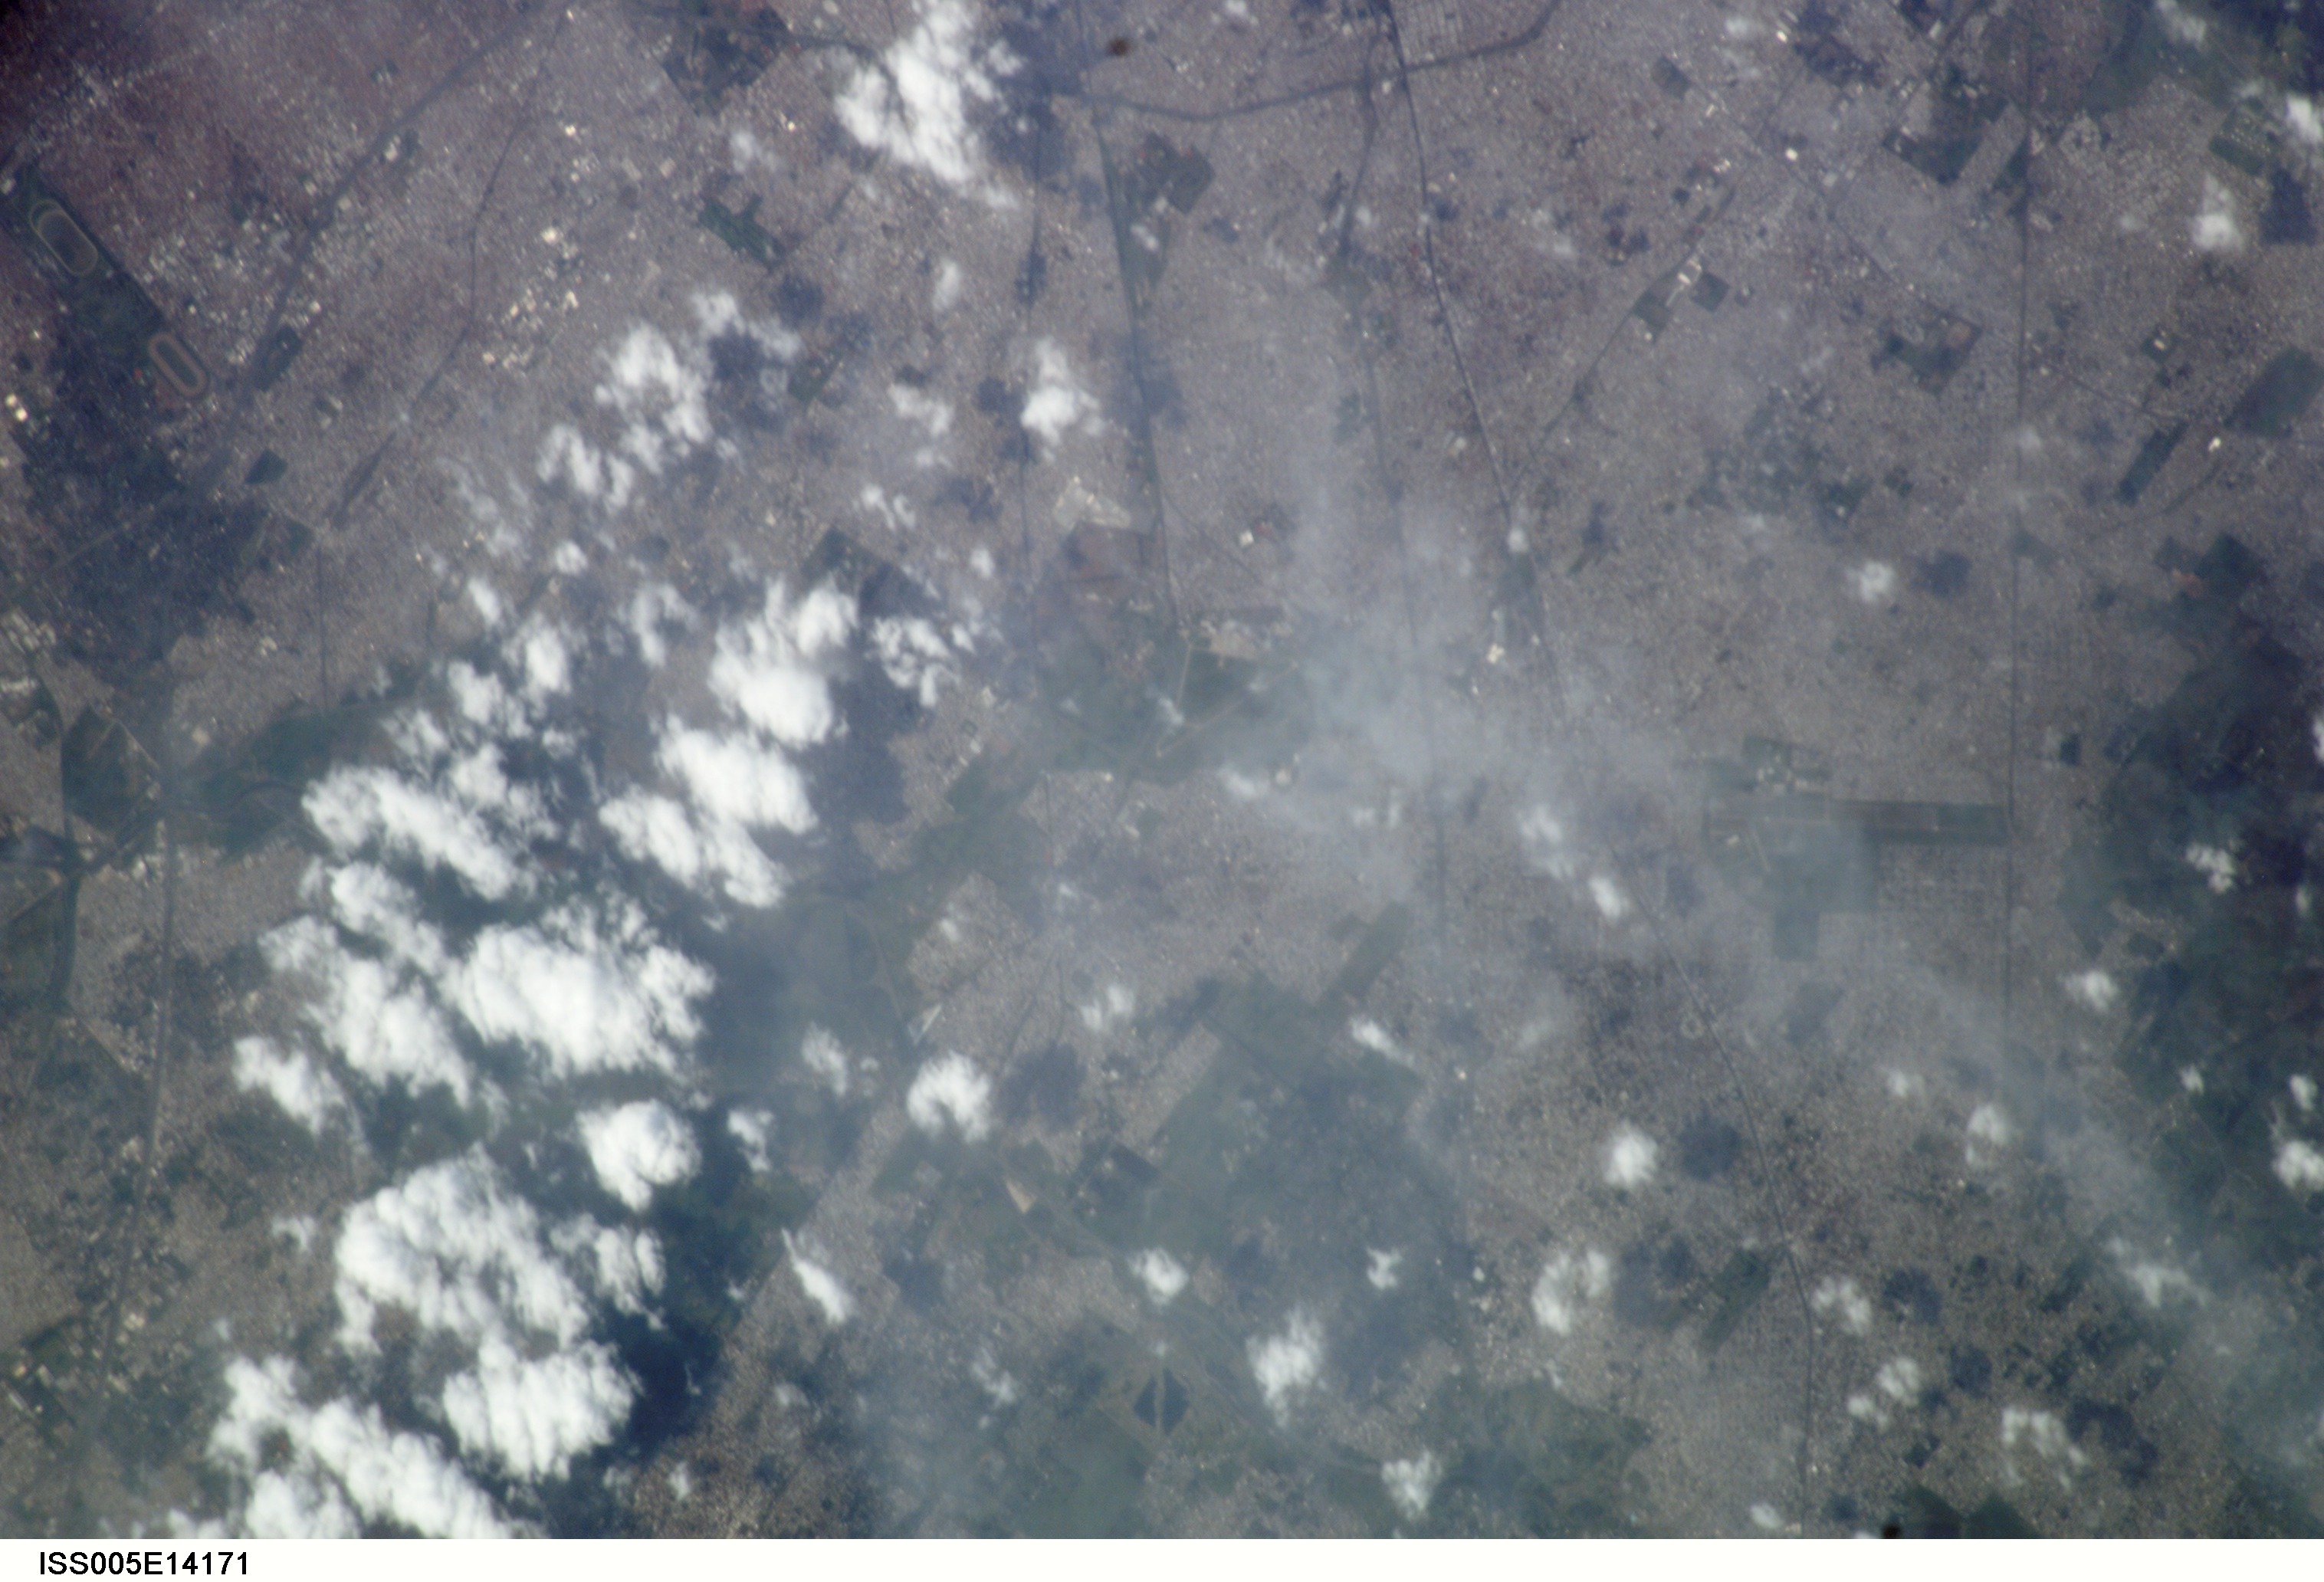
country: ARGENTINA
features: BUENOS AIRES, HIGH CLOUDS
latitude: -34.6
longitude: -58.5
